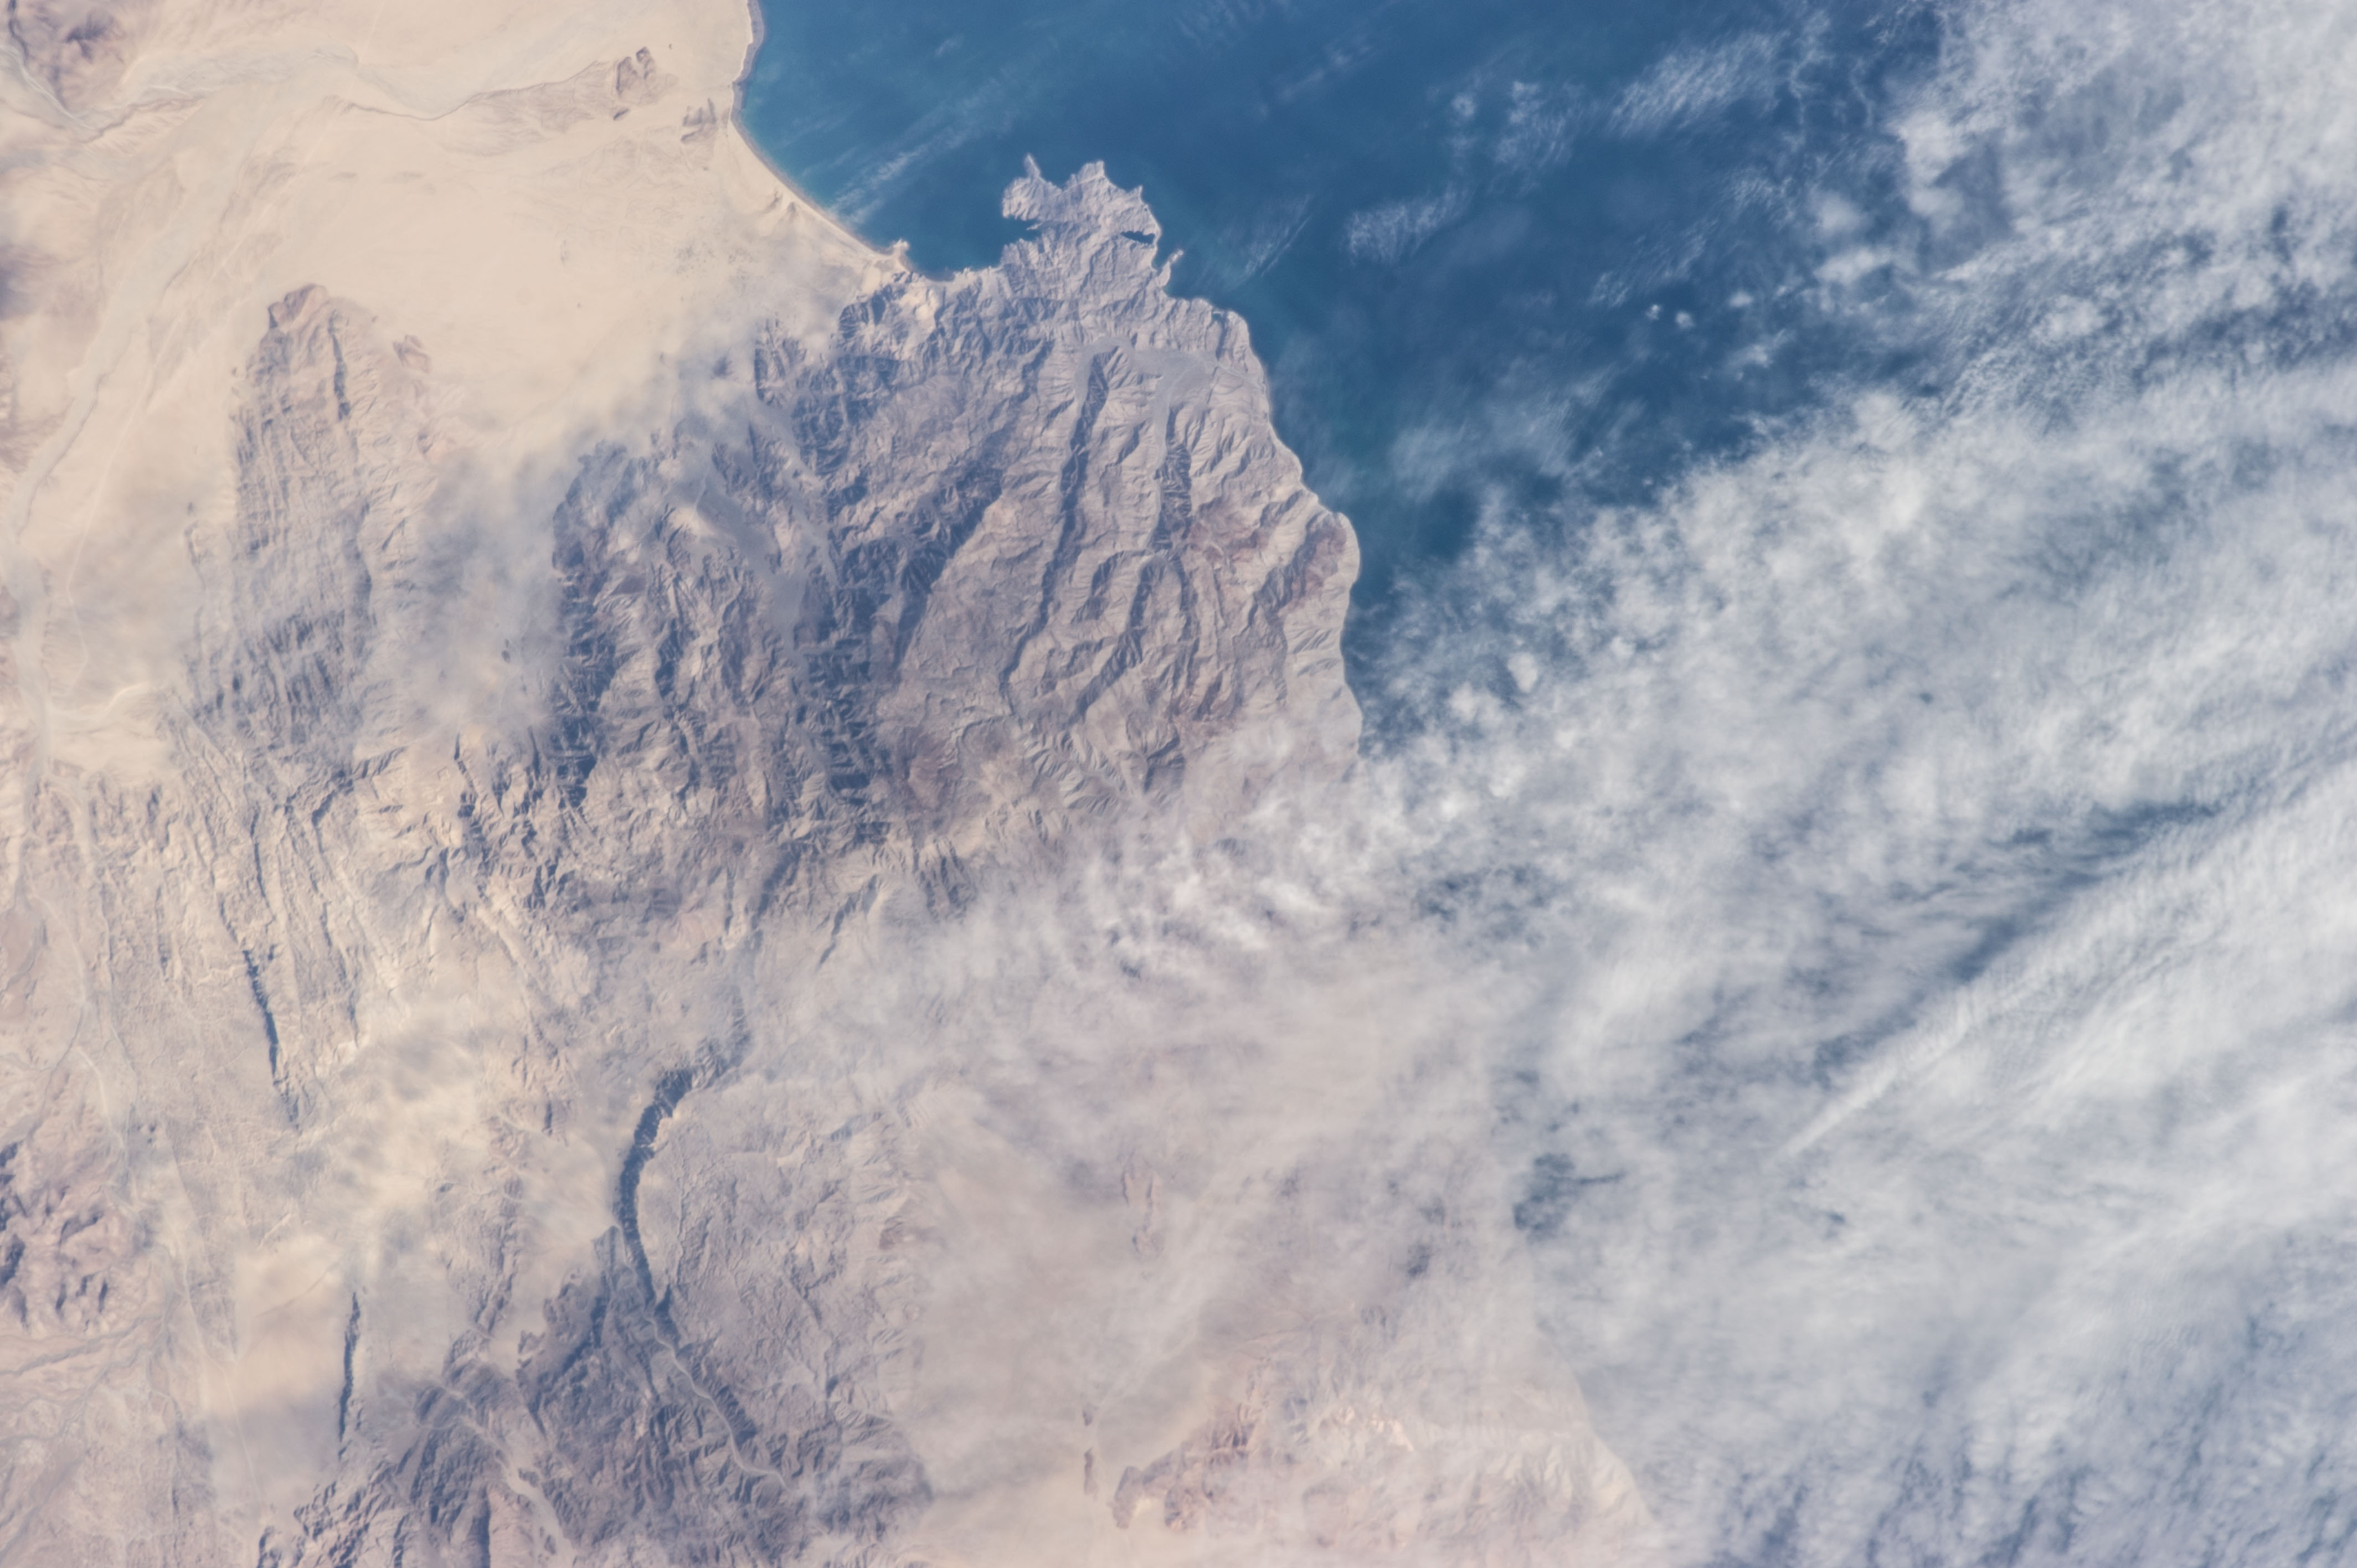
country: MEXICO
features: GULF OF CALIFORNIA, COAST OF BAJA CALIFORNIA, MOUNTAINS
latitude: 29.7
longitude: -114.2
